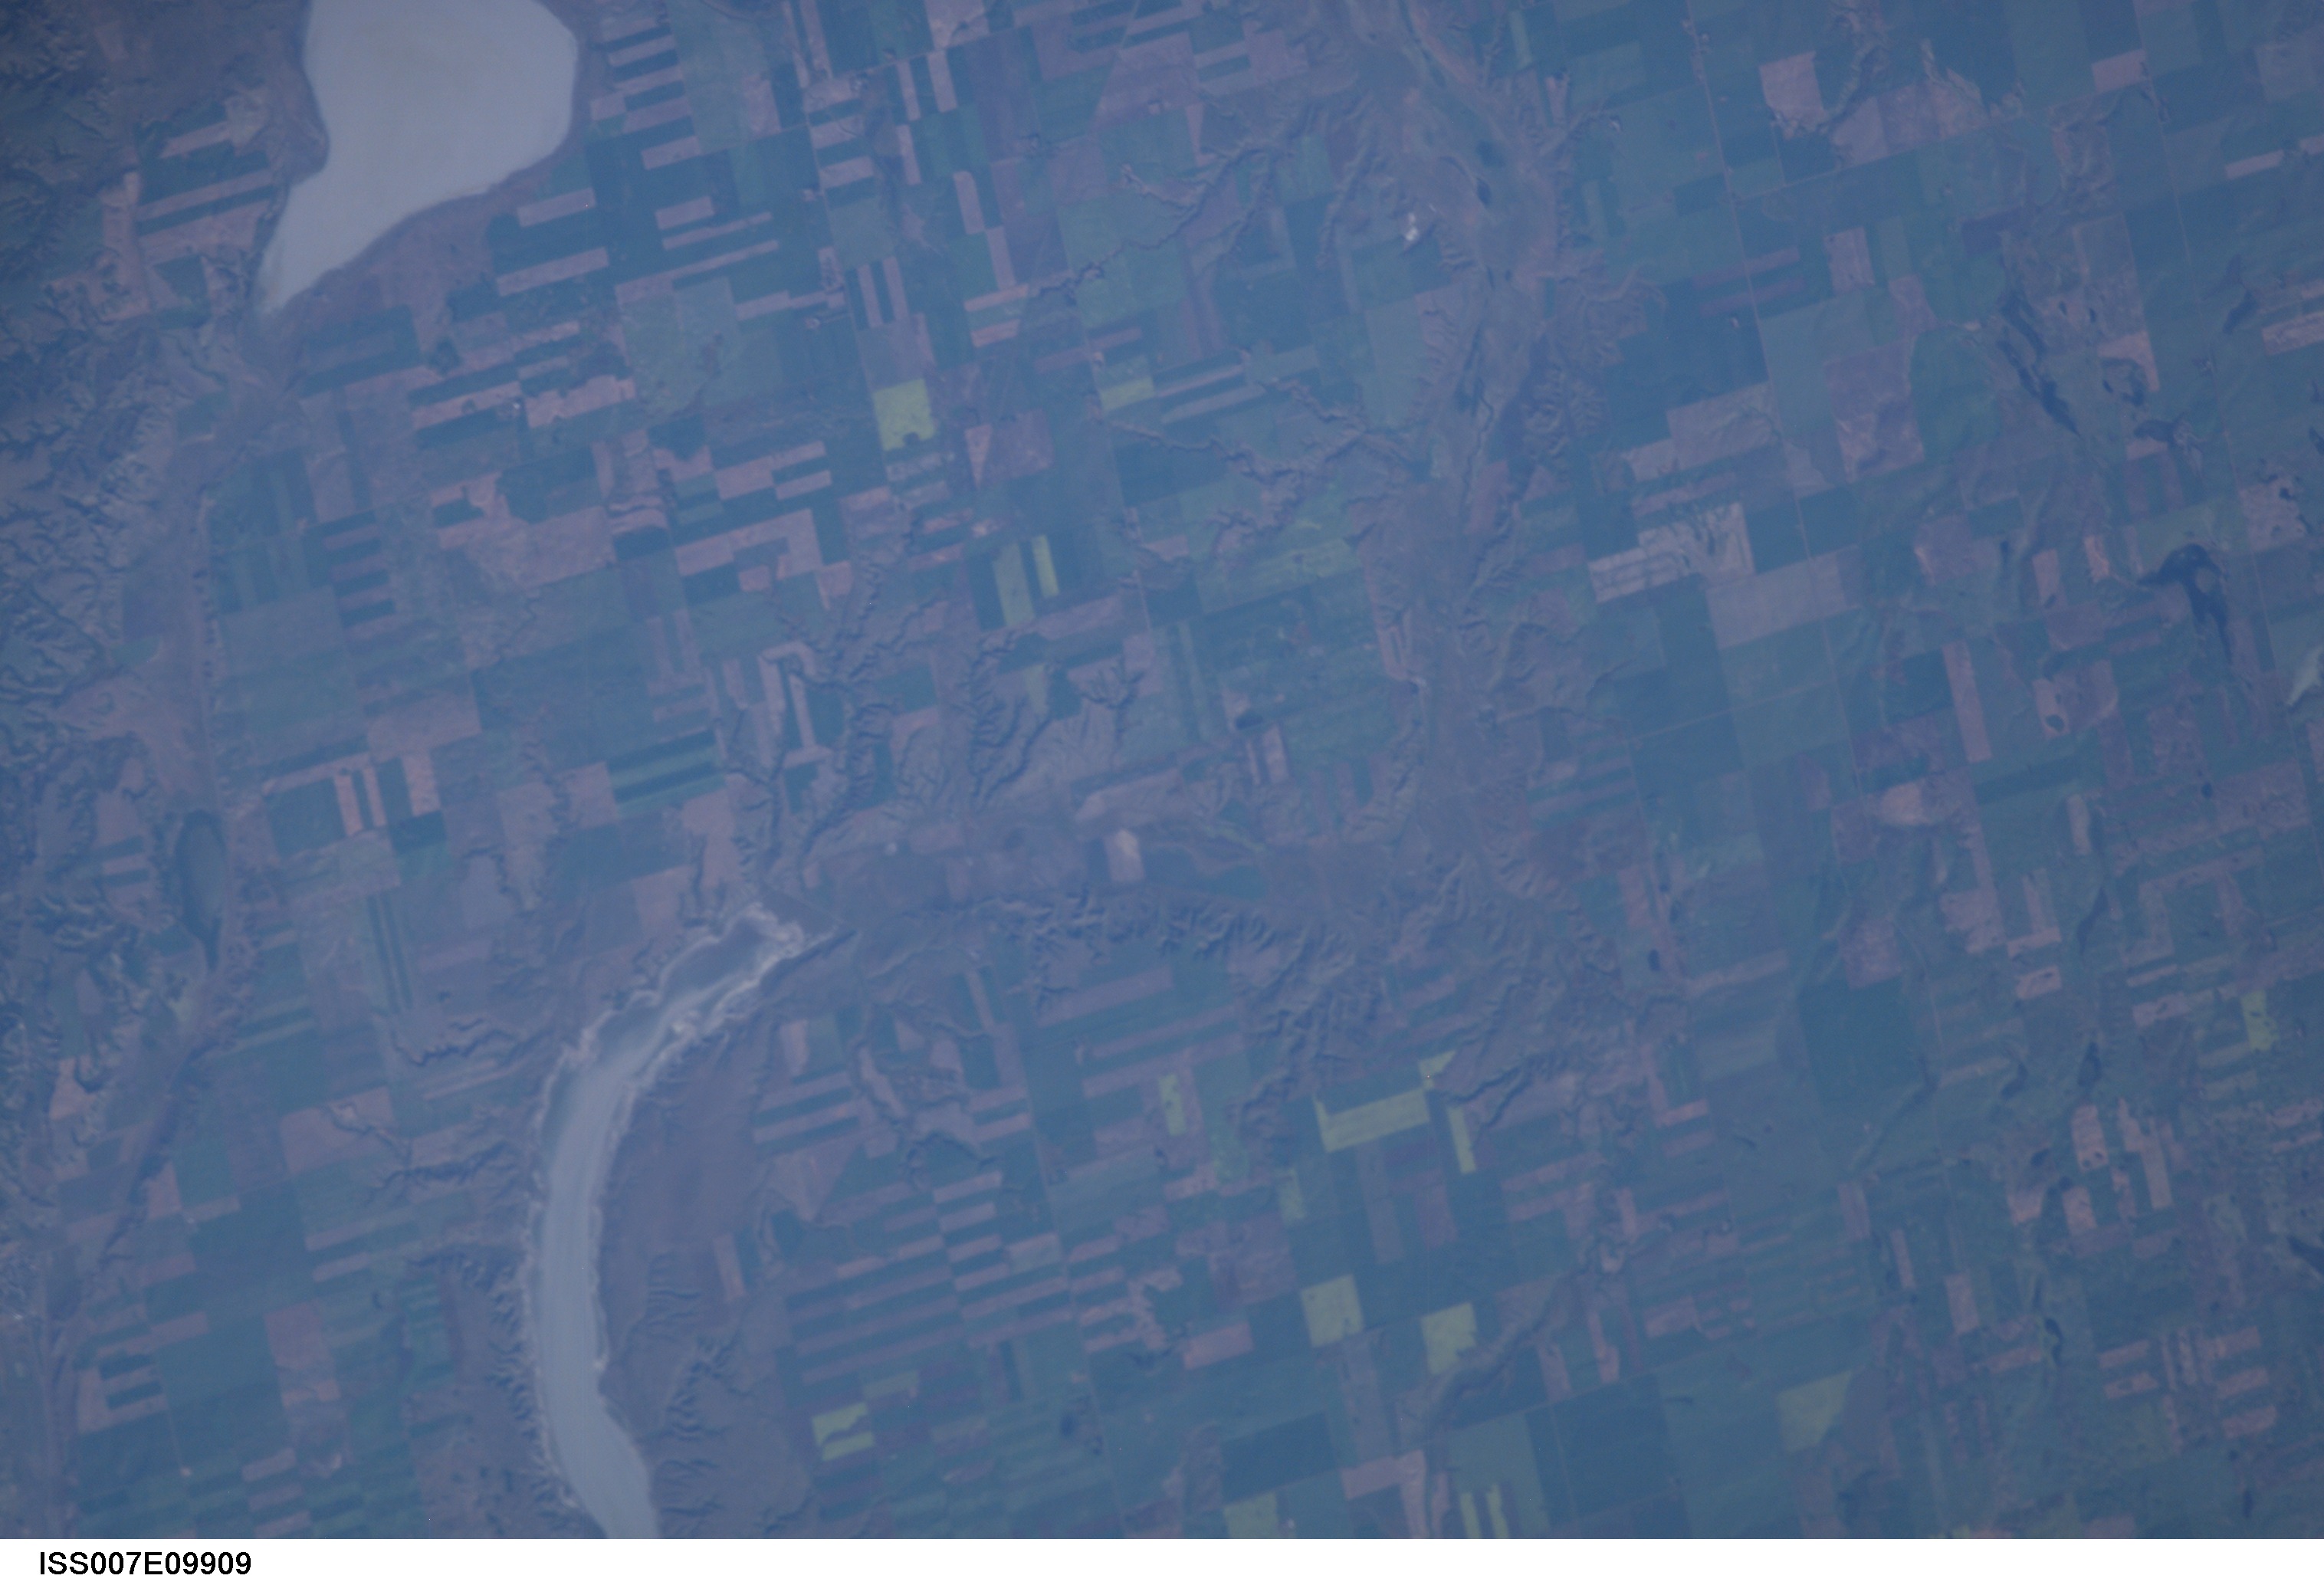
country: CANADA-S
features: WILLOW BUNCH LAKE, LAKE MONTAGUE
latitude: 49.5
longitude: -105.5
